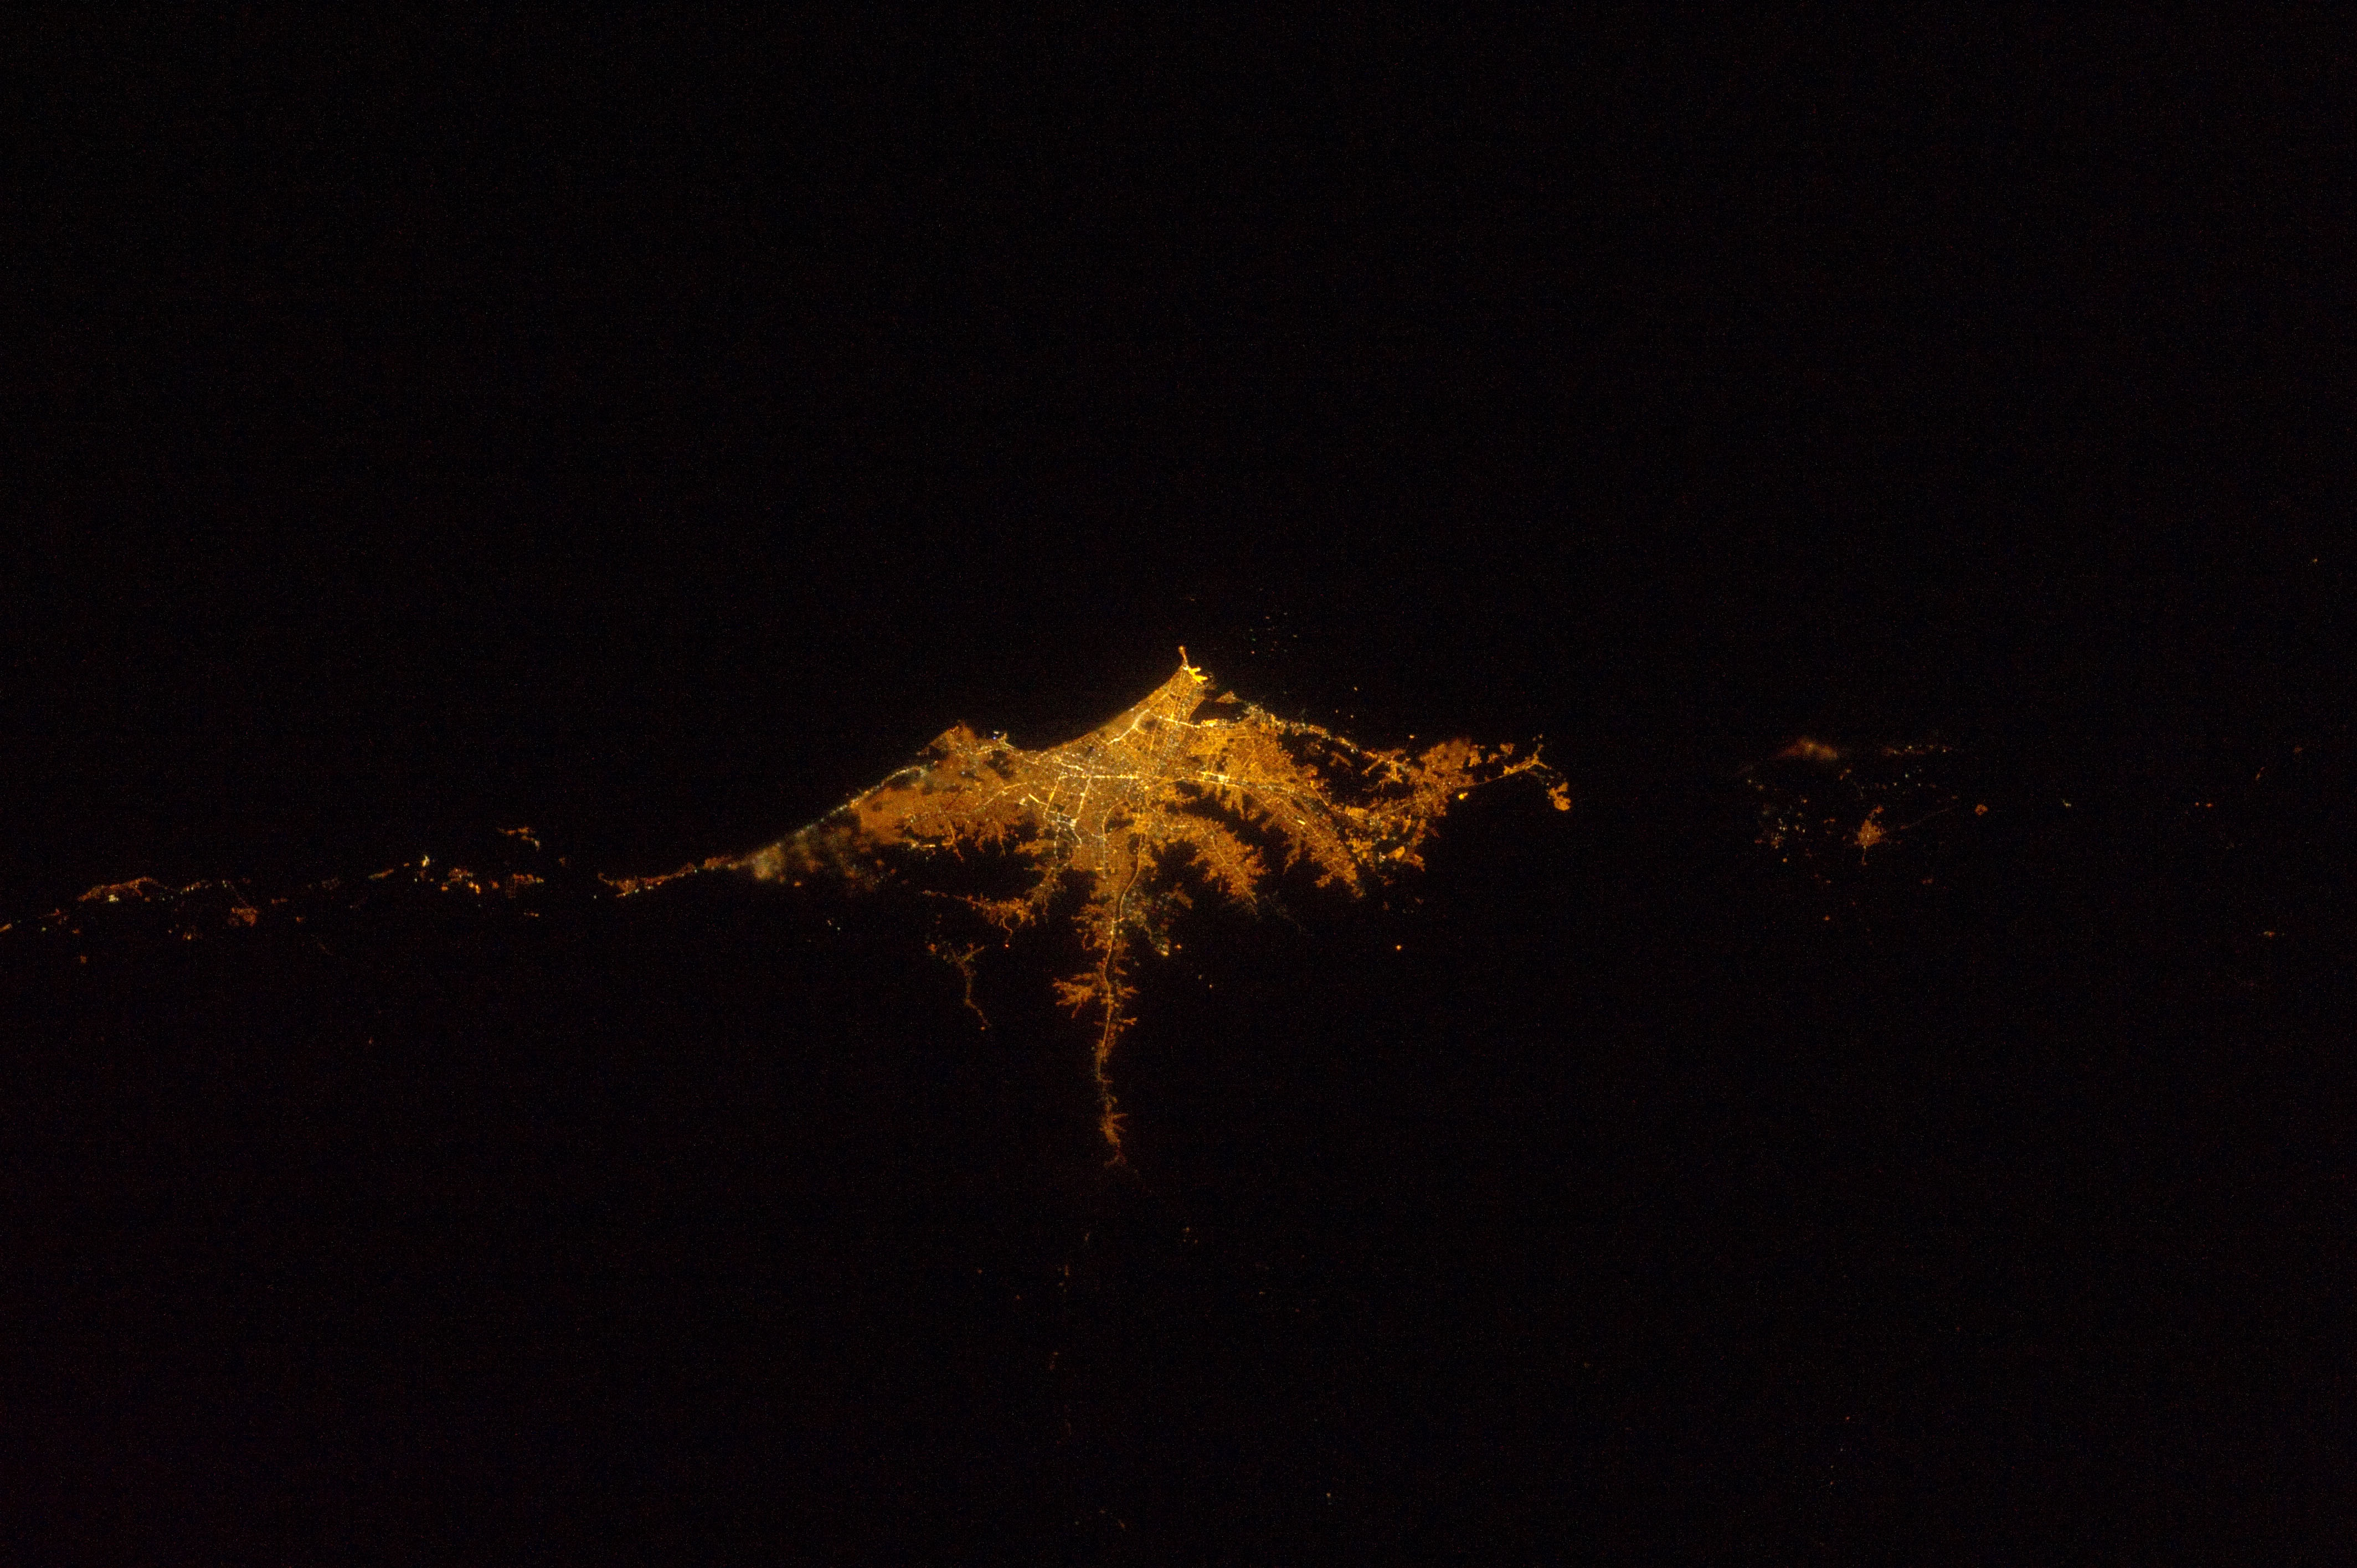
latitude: -12.1
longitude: -77.1
